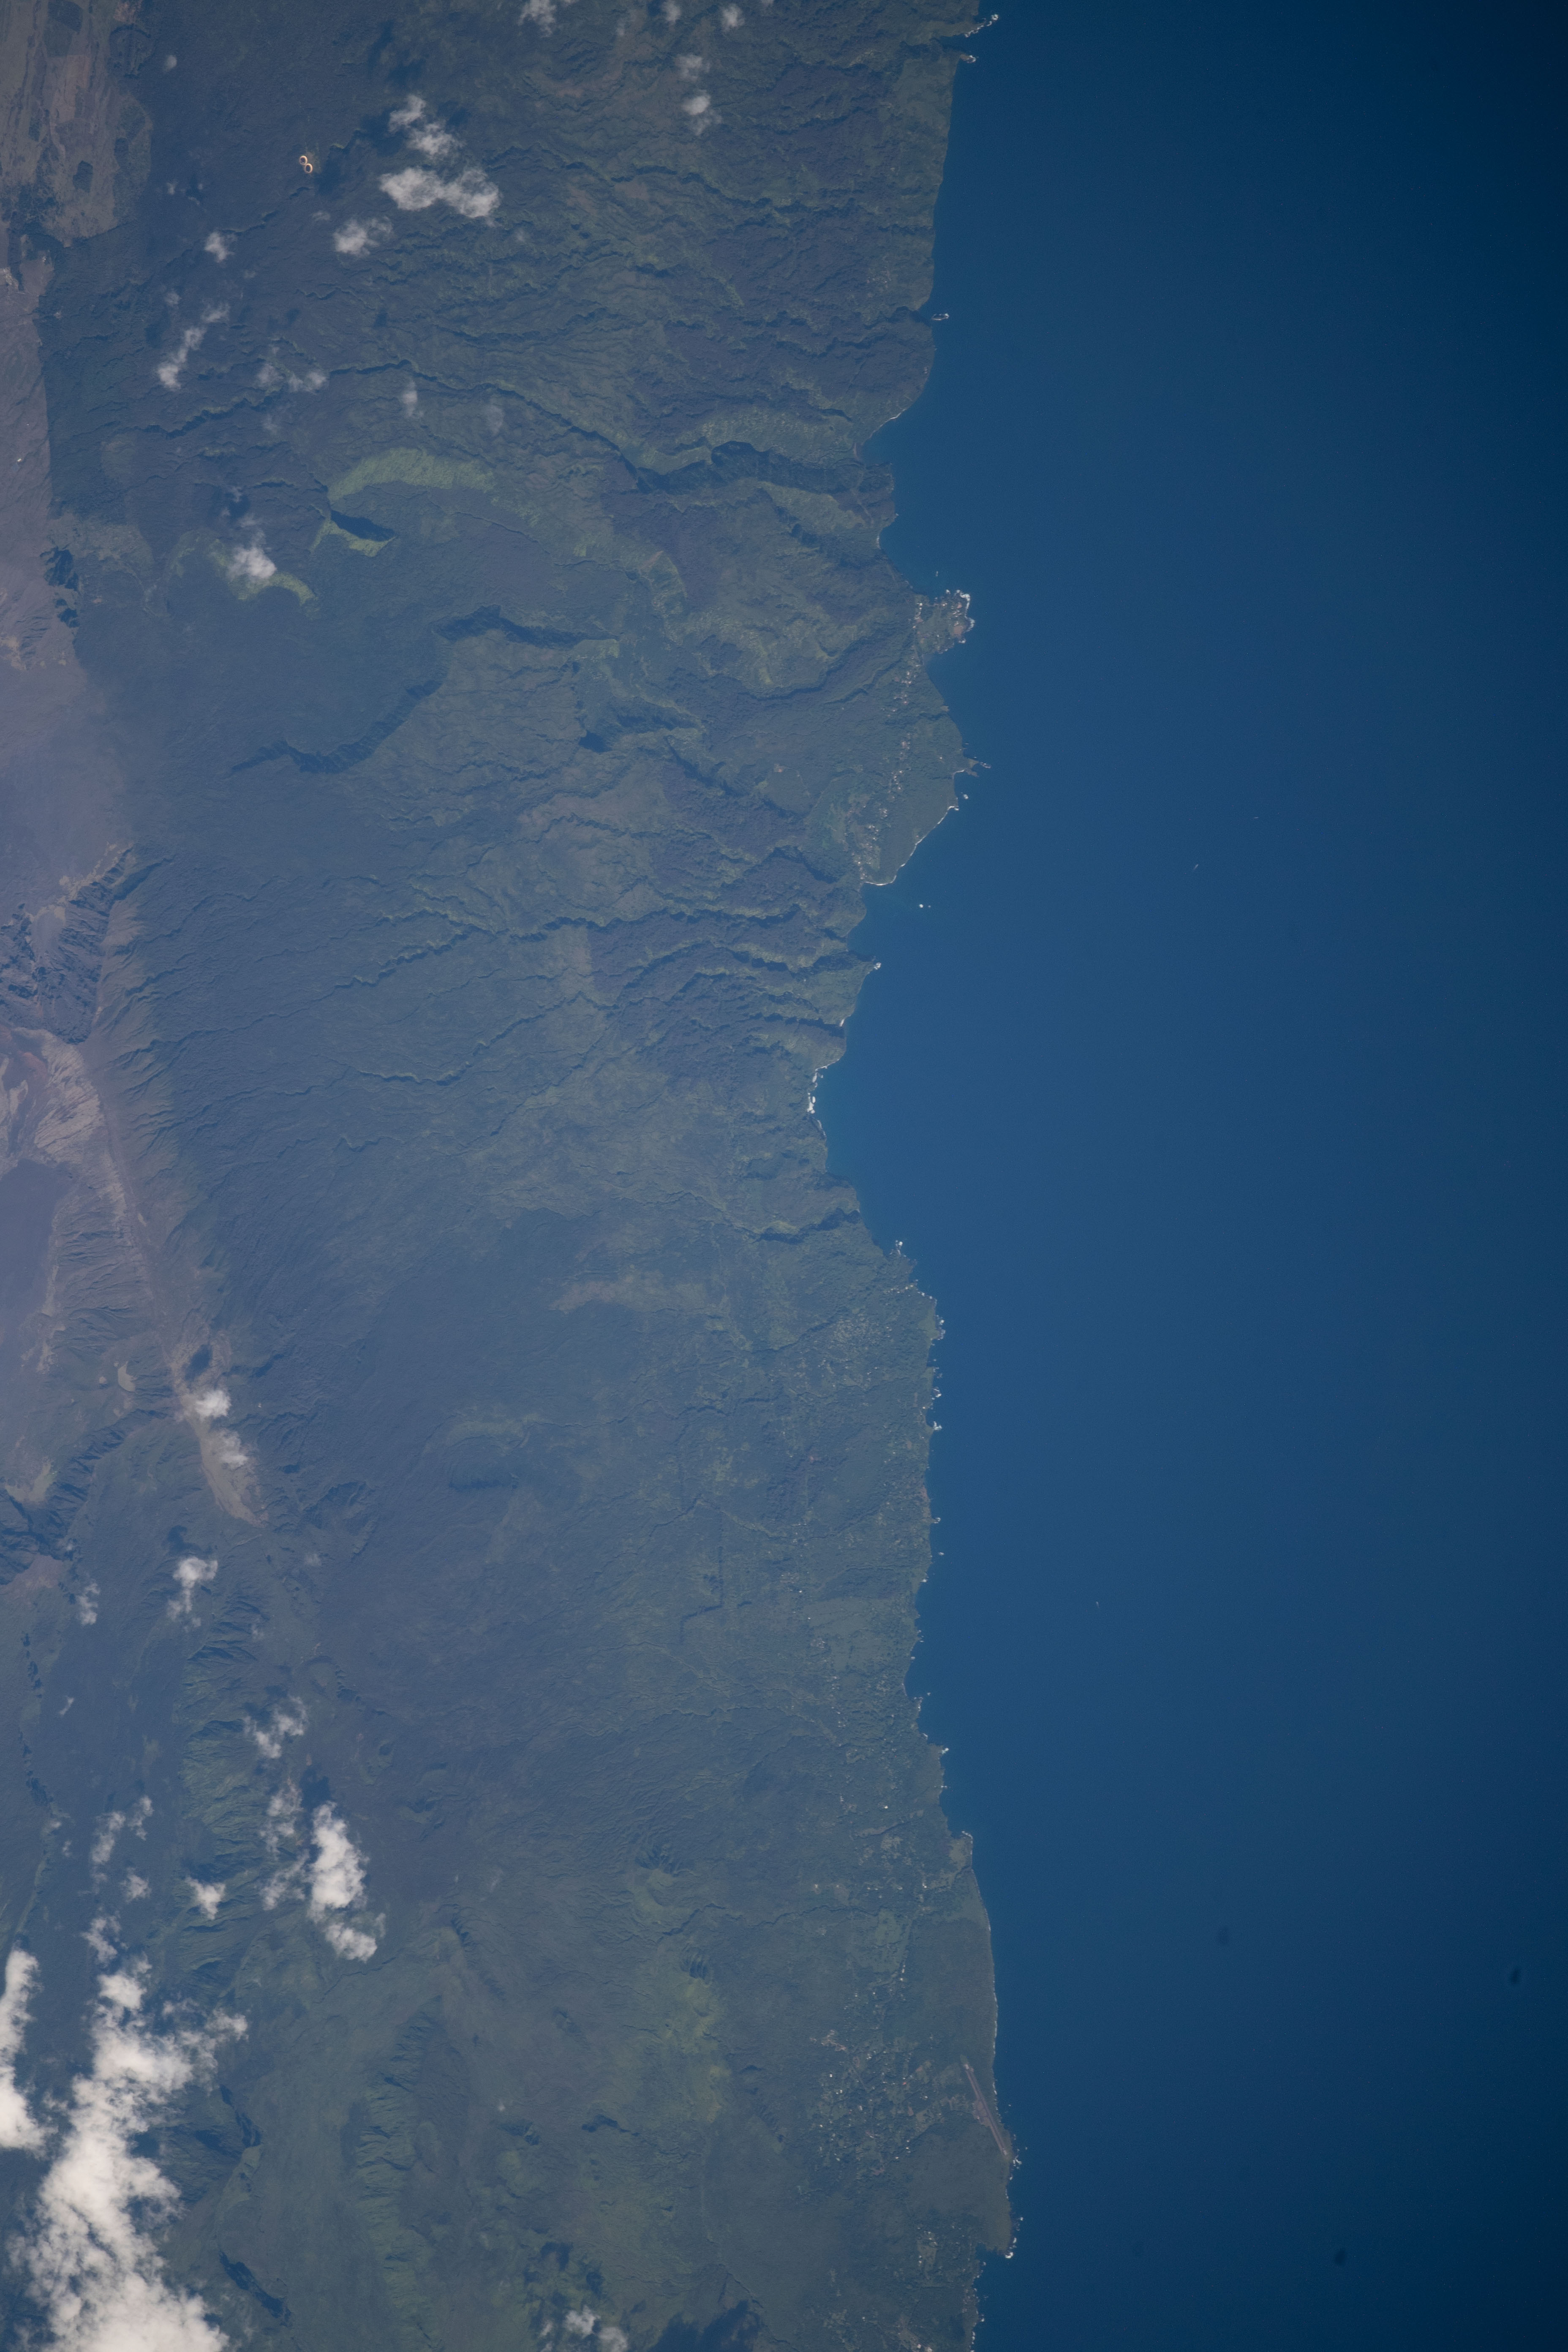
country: USA-HAWAII
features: MAUI
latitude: 20.8
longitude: -156.1
